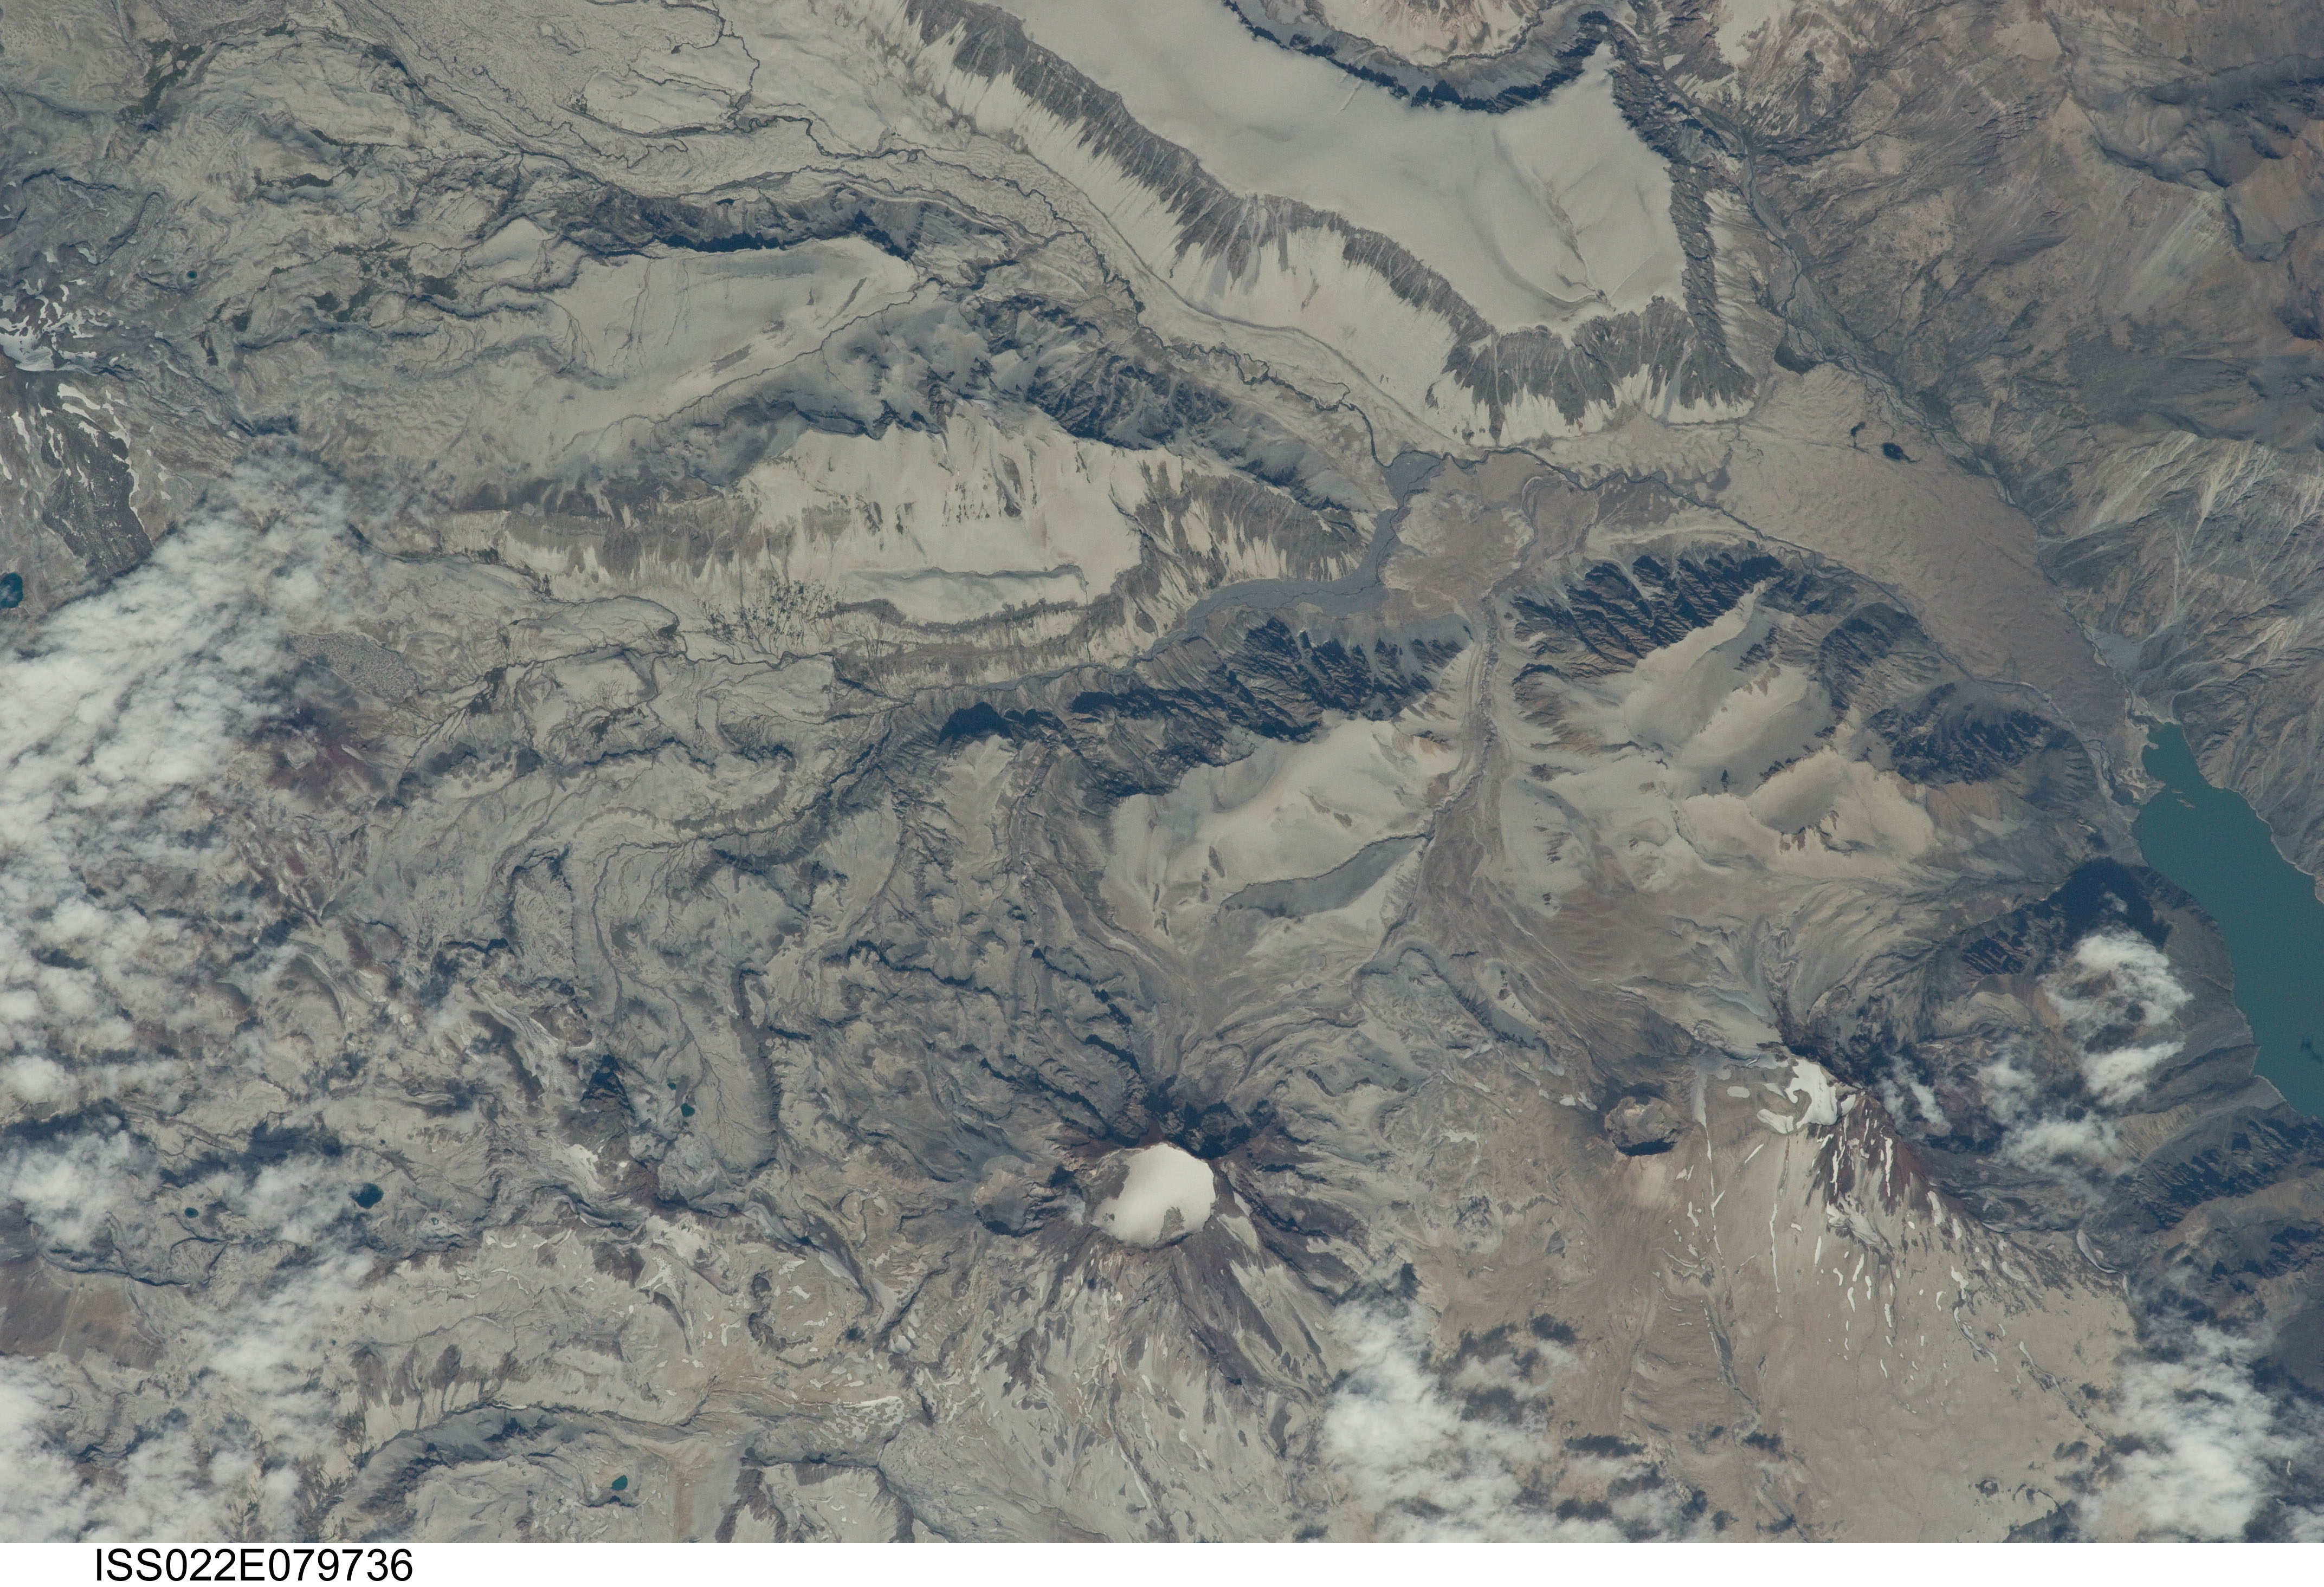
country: CHILE
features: DESCABEZADO GRANDE VOL., CERRO AZUL VOL.
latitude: -35.6
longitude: -70.7
